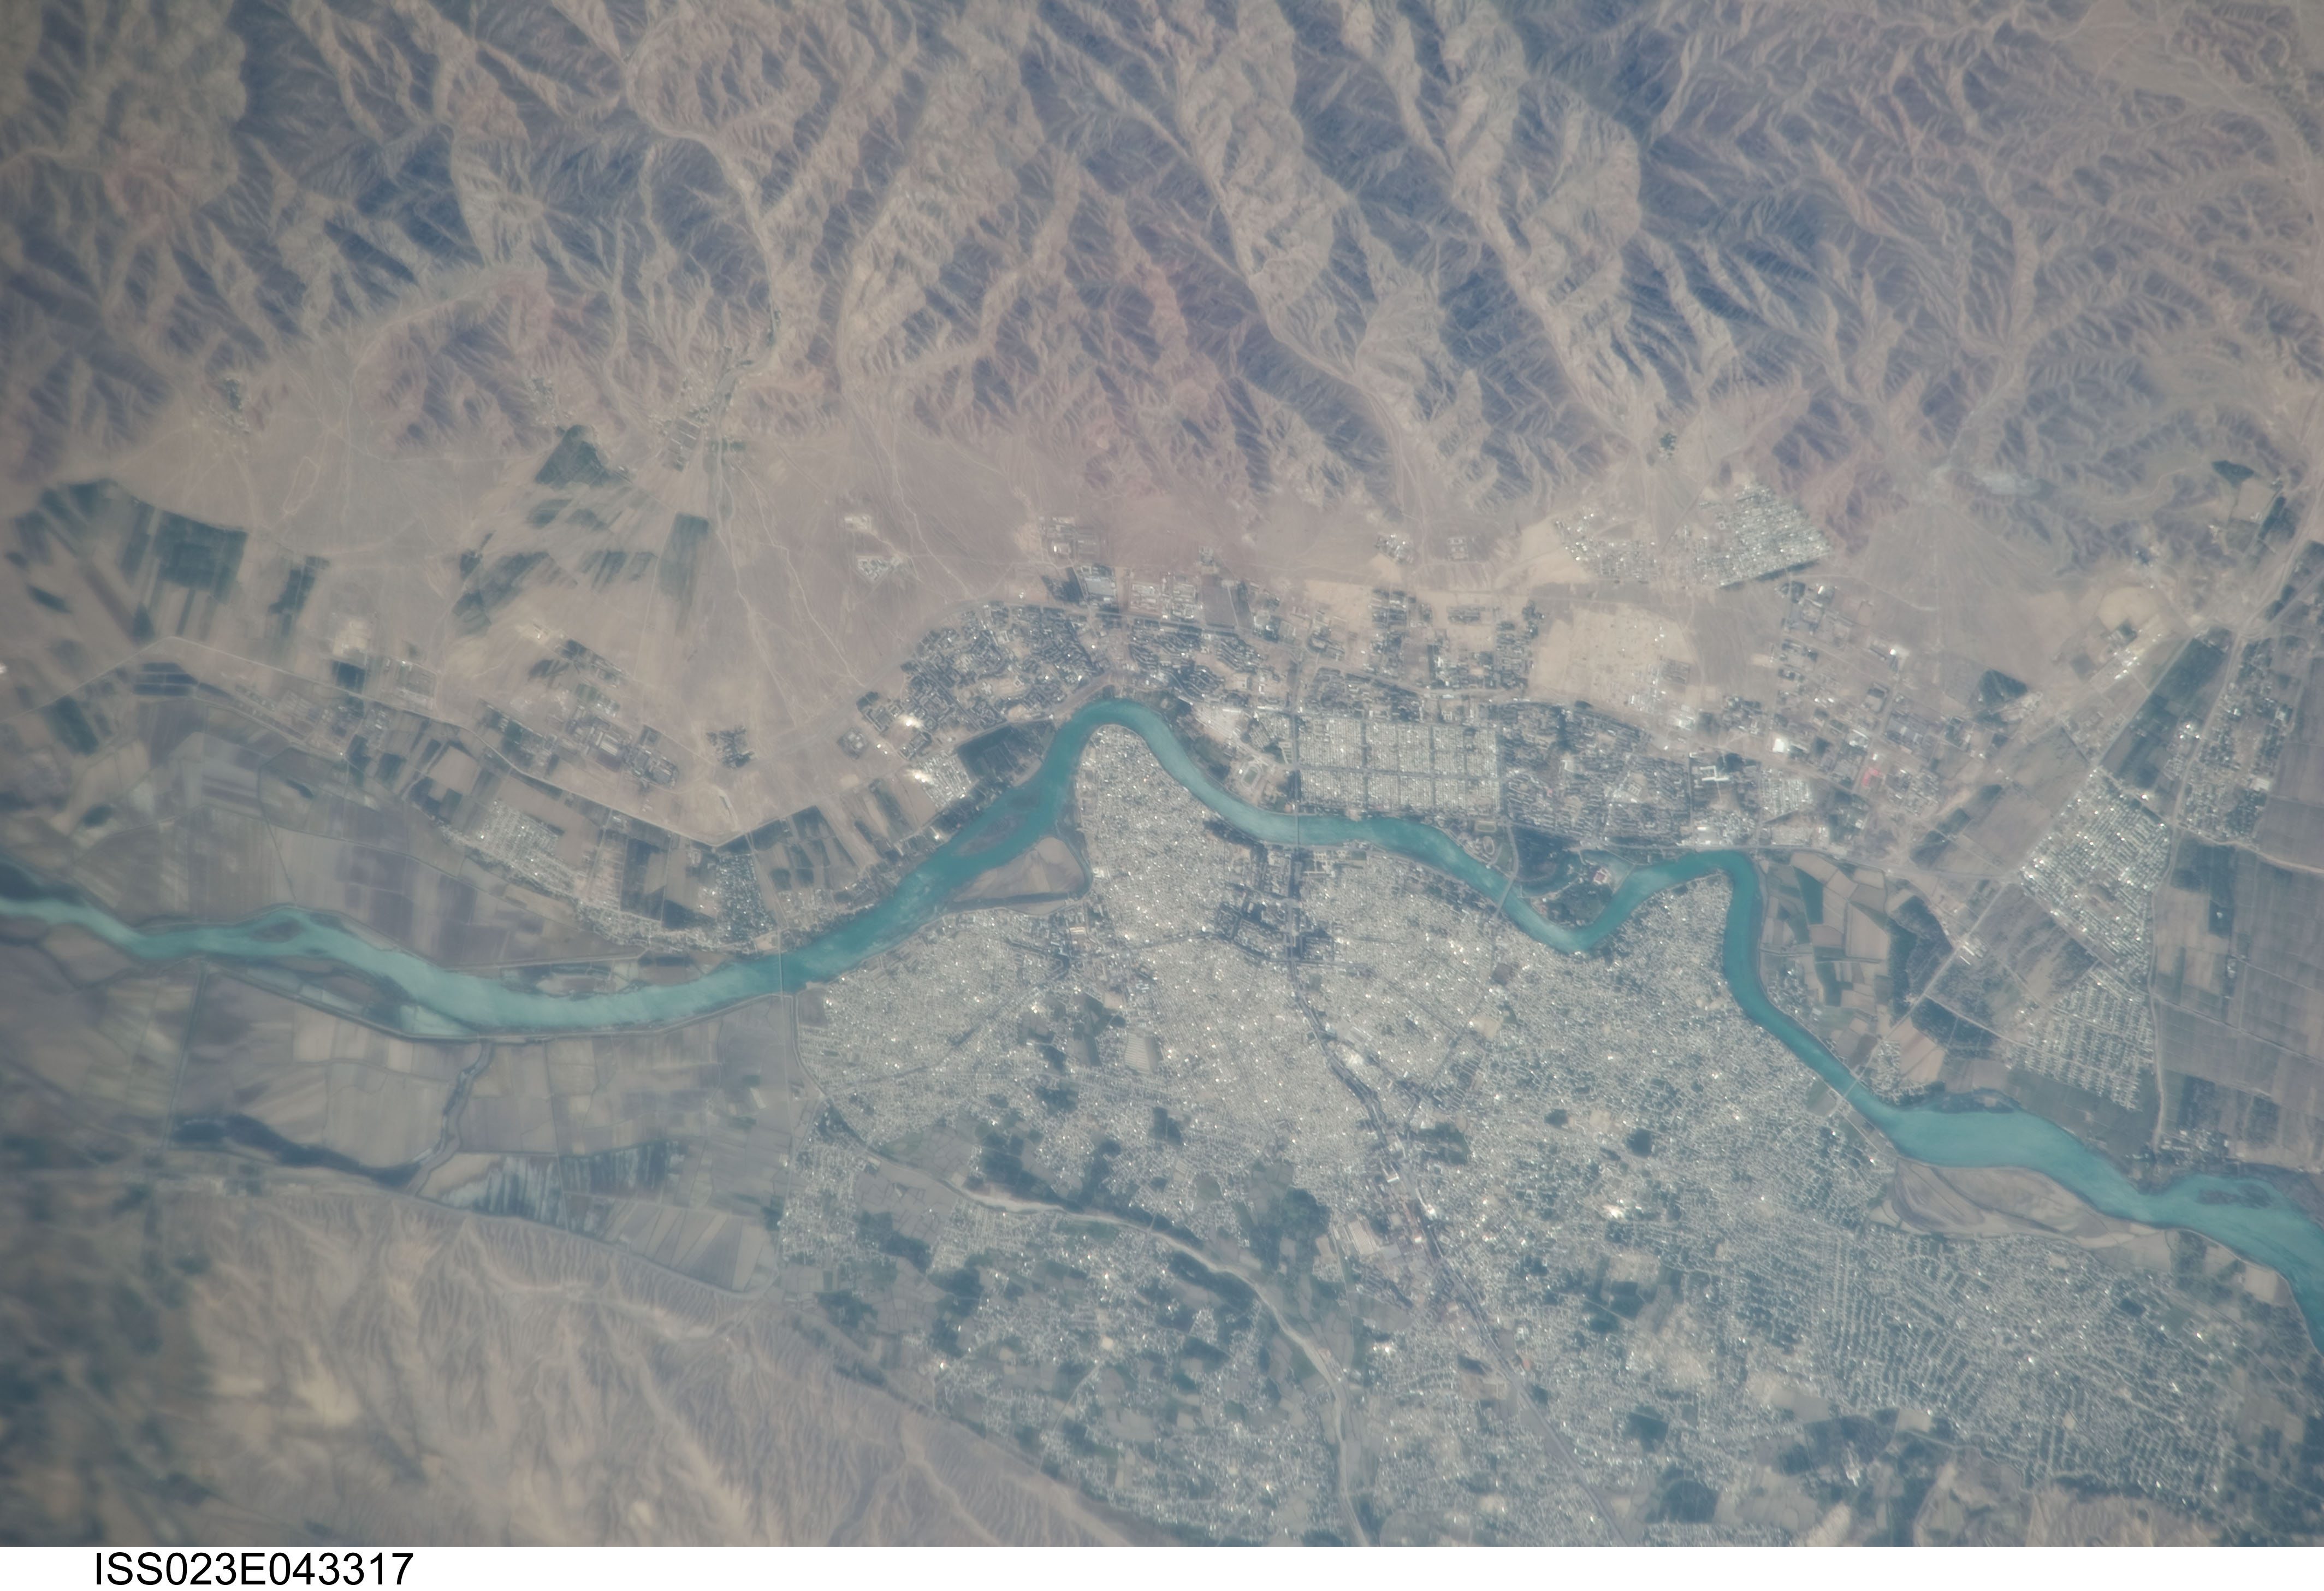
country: TAJIKISTAN
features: KHUJAND, SYR DARYA R., MTS., AGR.
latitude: 40.3
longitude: 69.6
